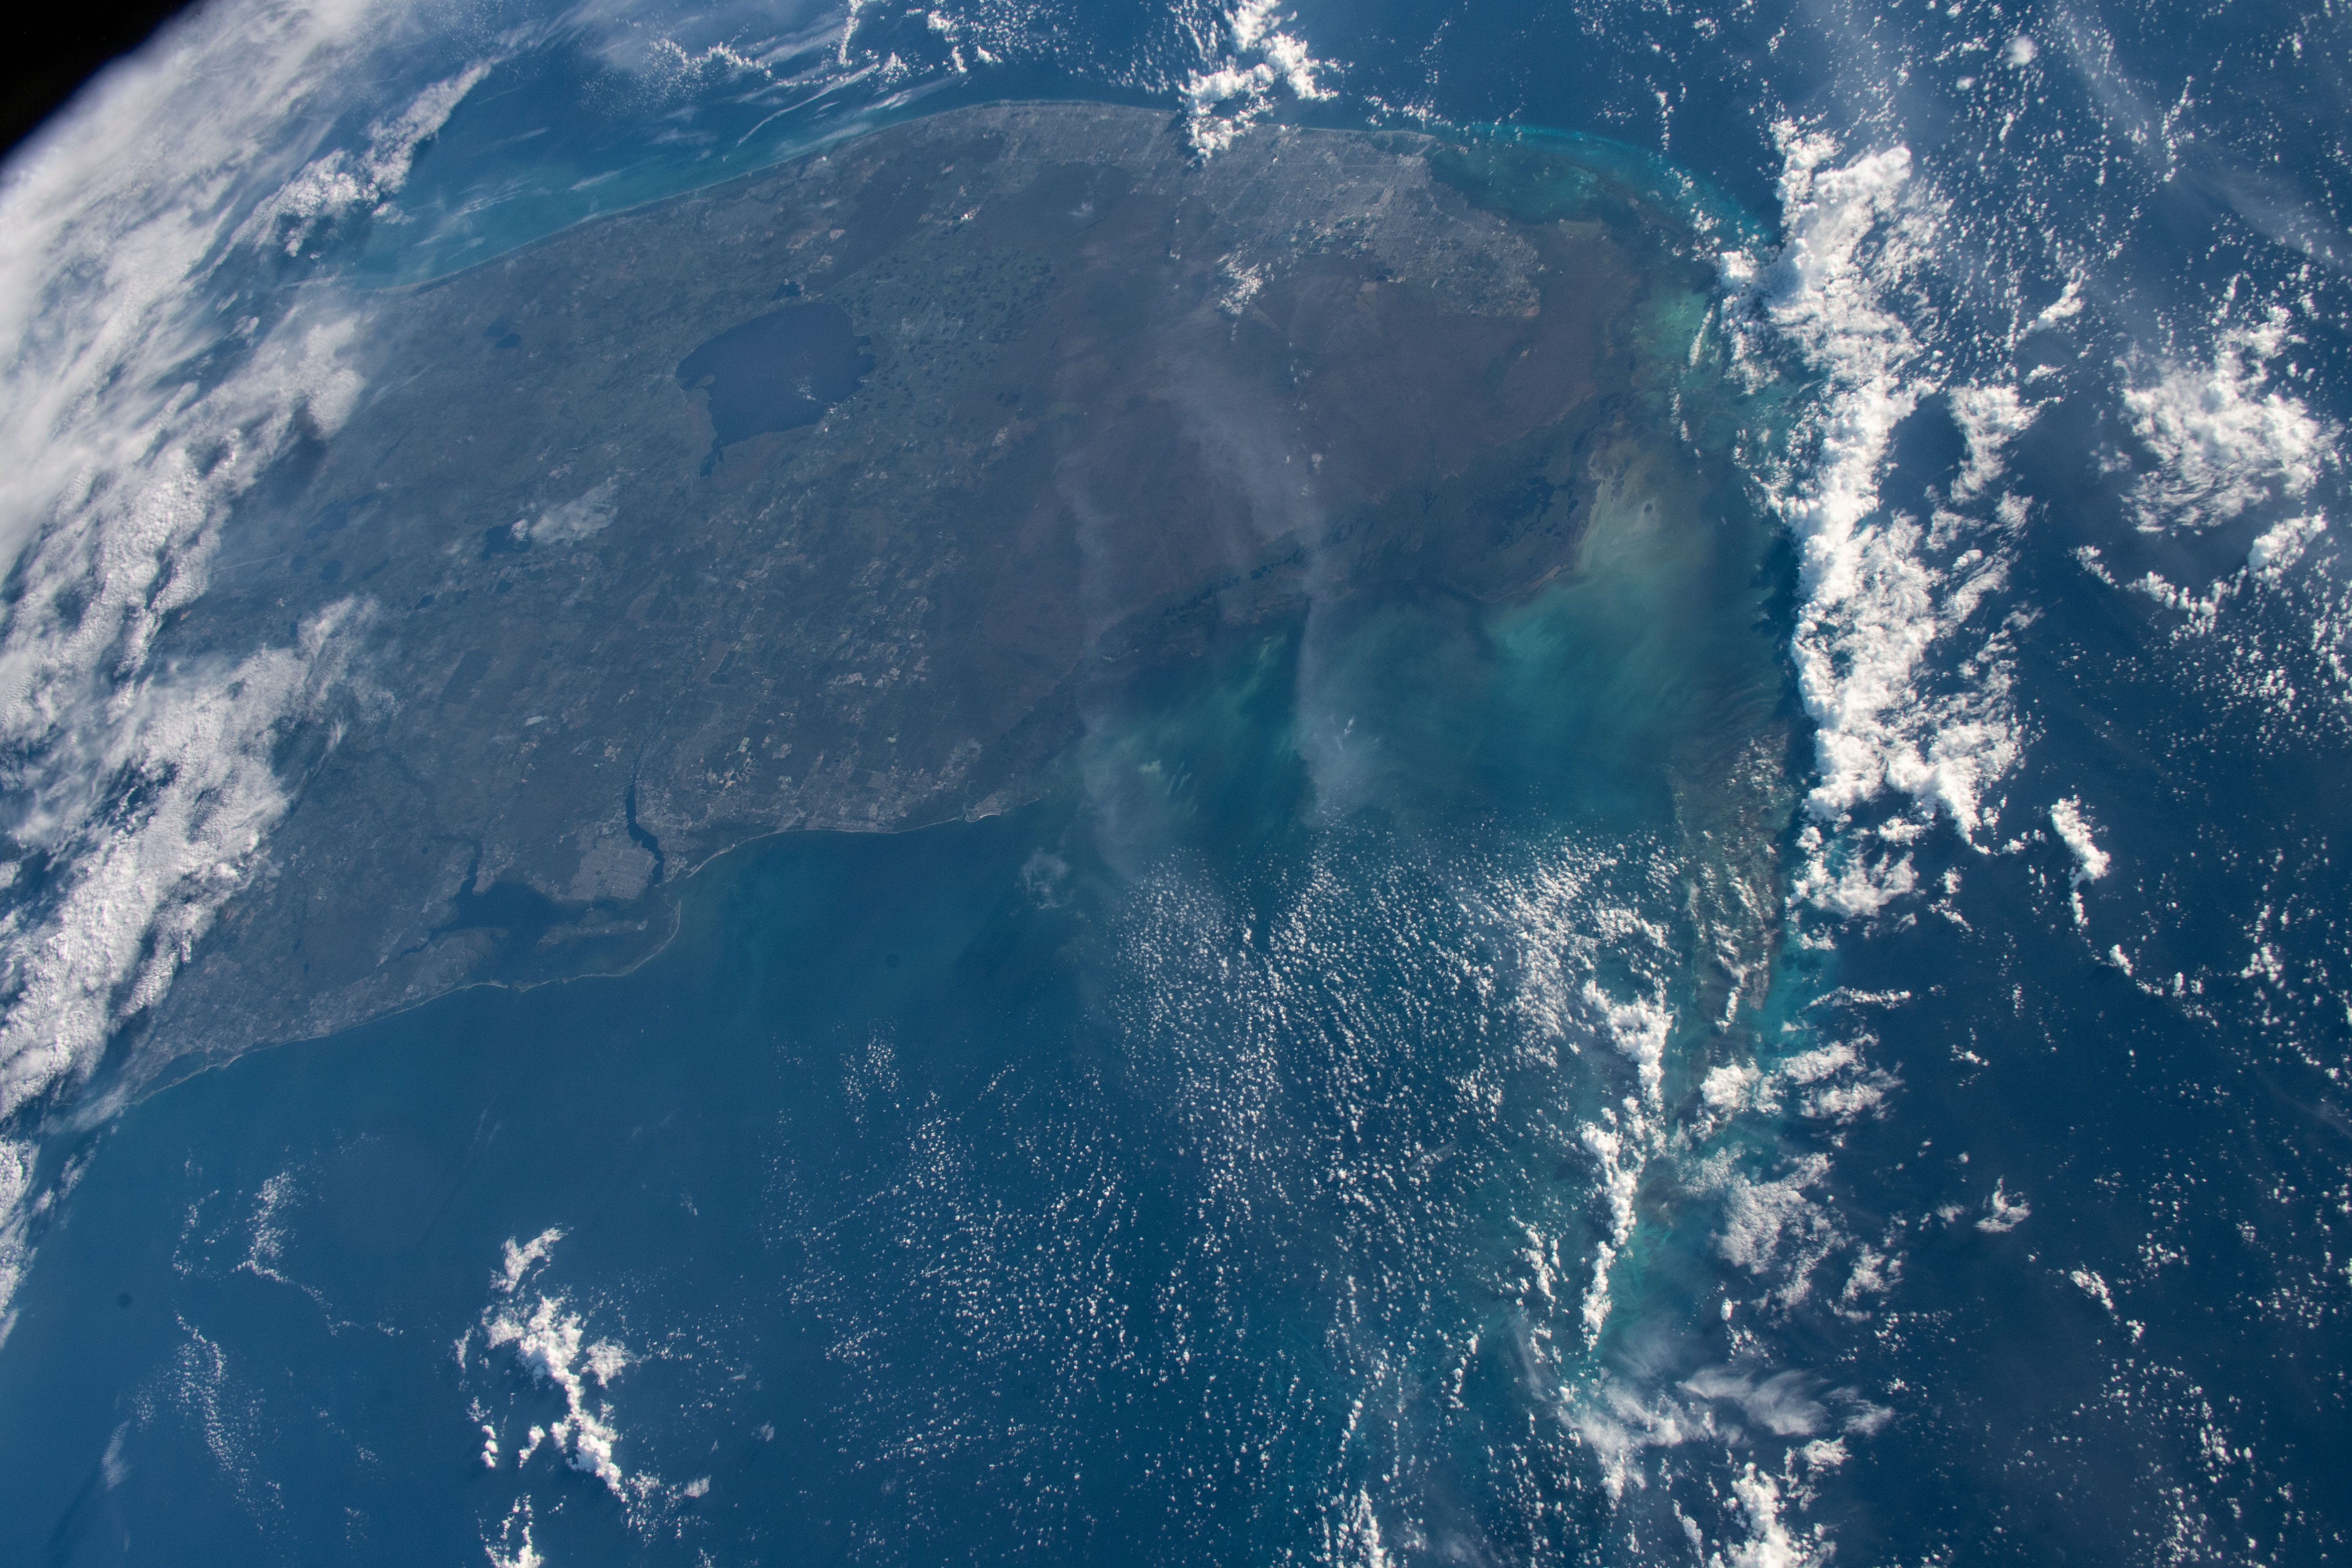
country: USA-FLORIDA
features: FLORIDA, LAKE OKEECHOBEE
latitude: 25.5
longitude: -81.5
